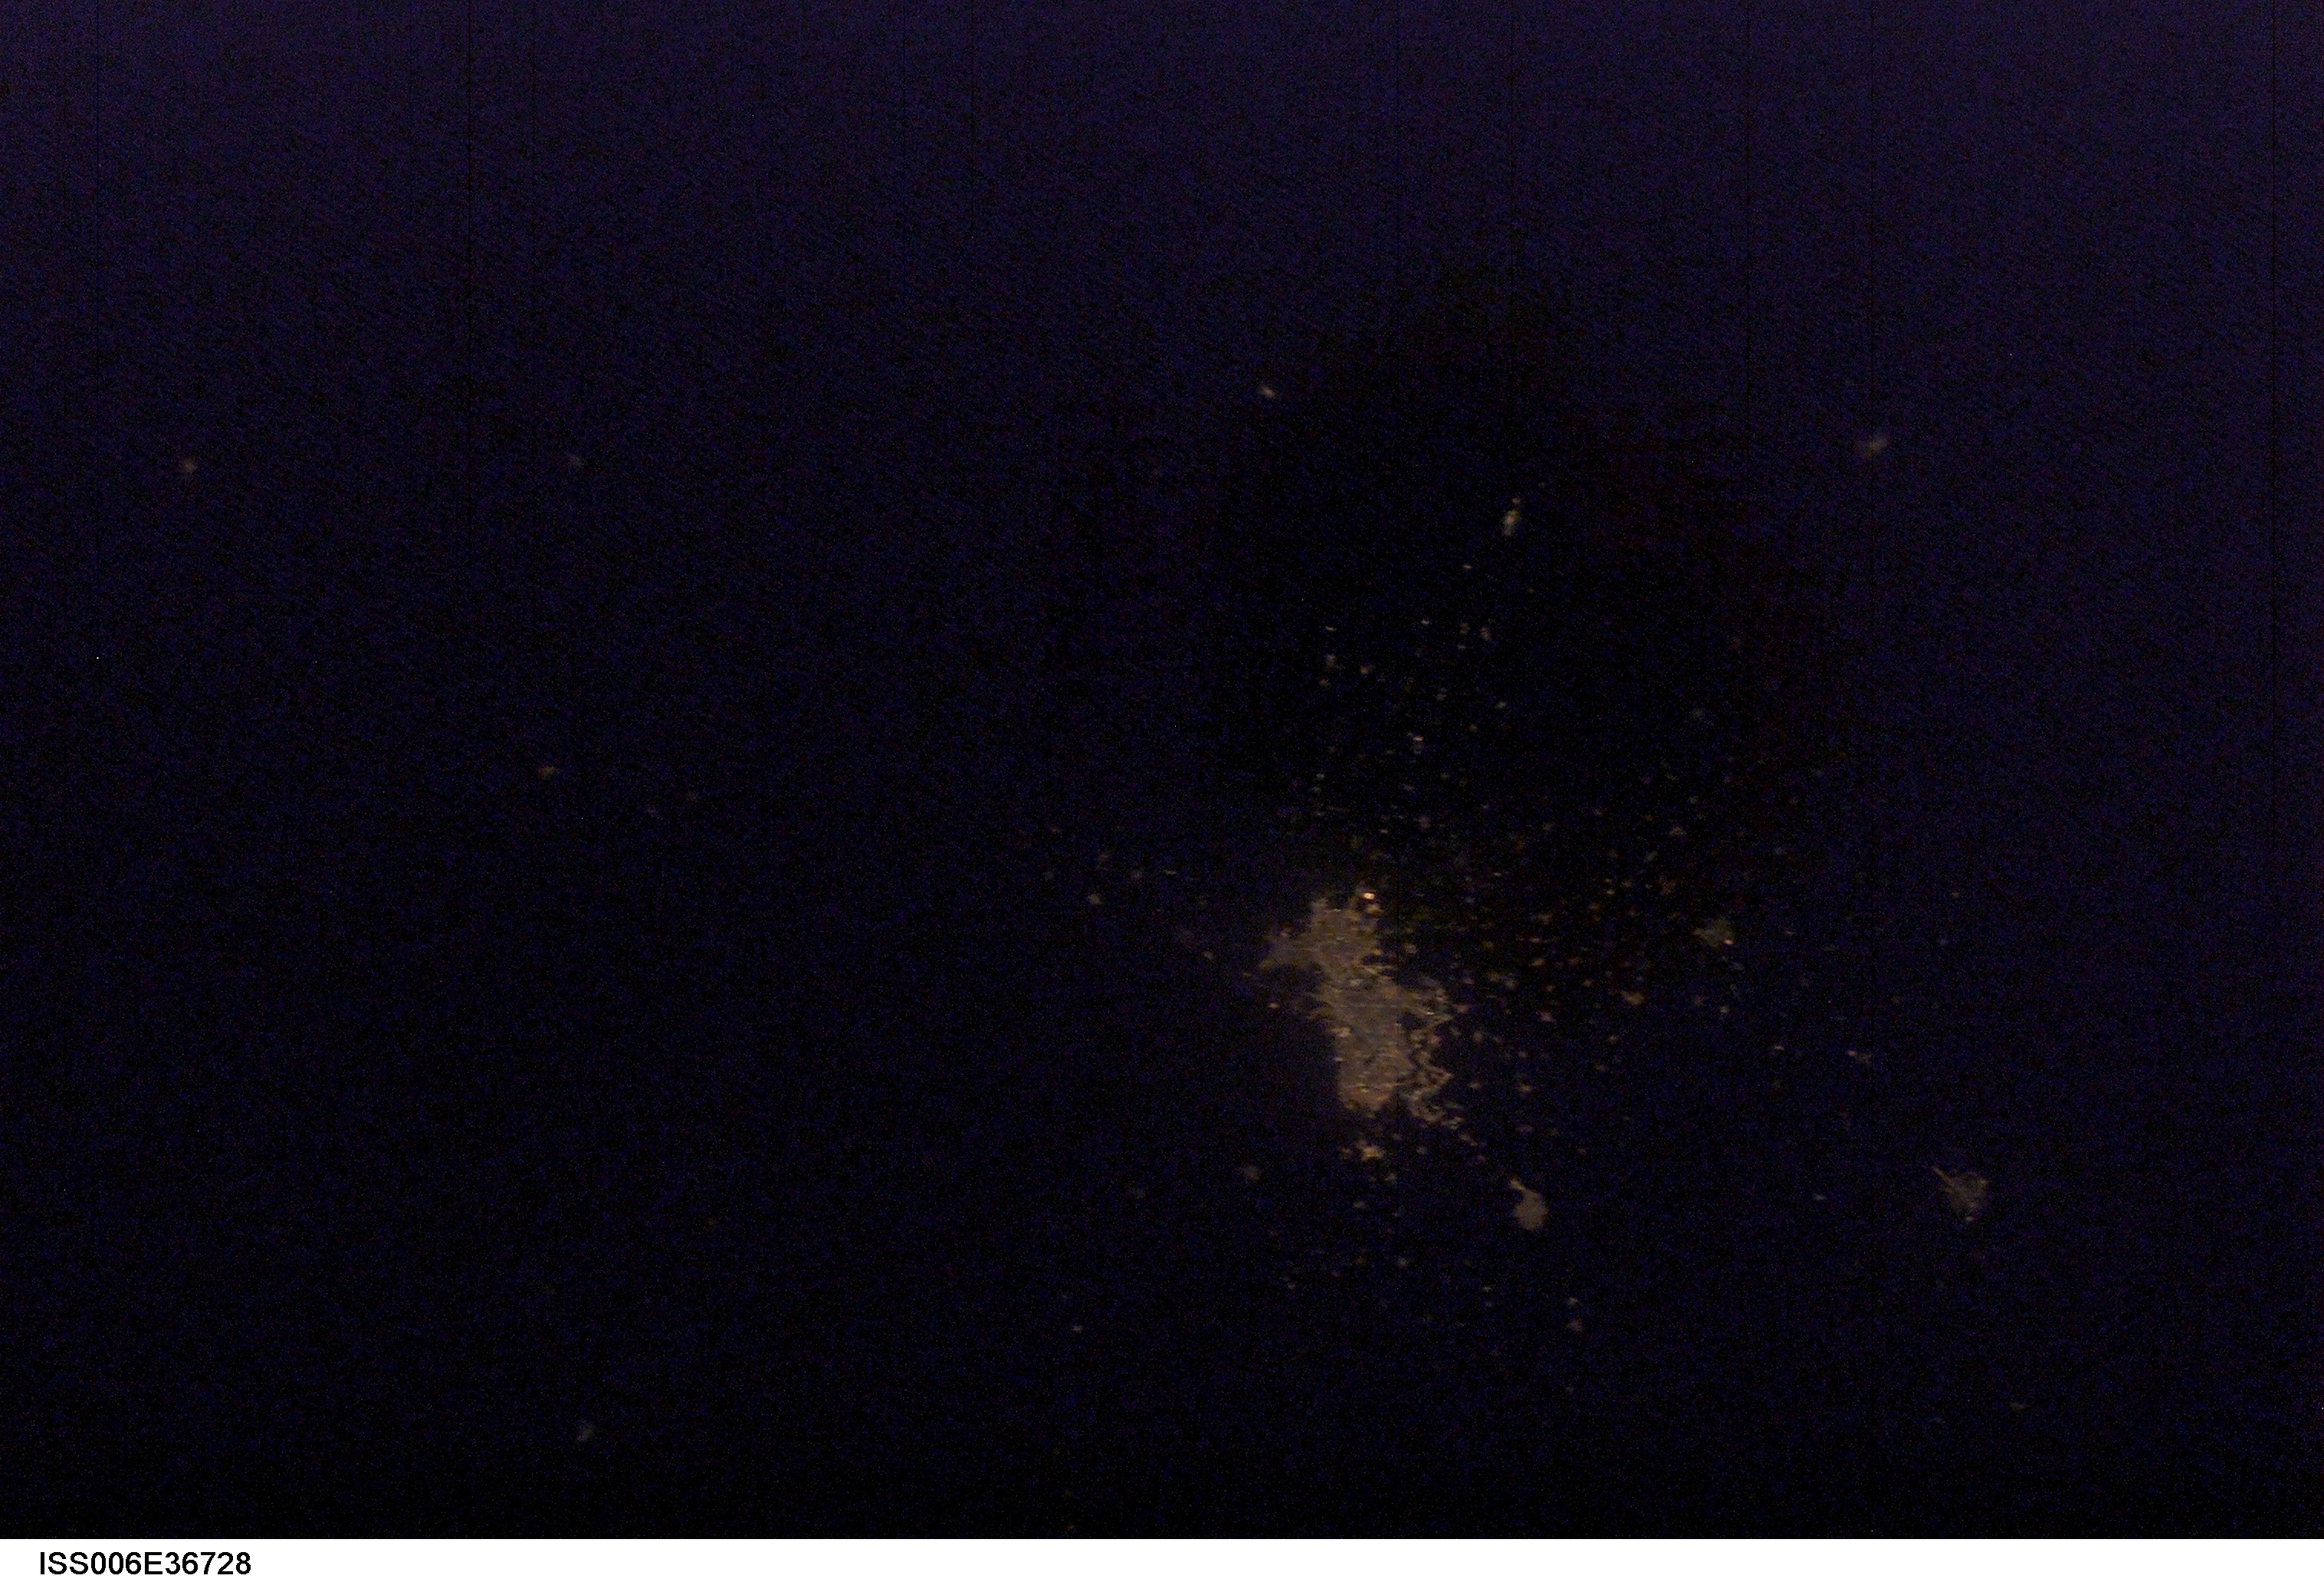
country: MEXICO
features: DARK EARTHOBS
